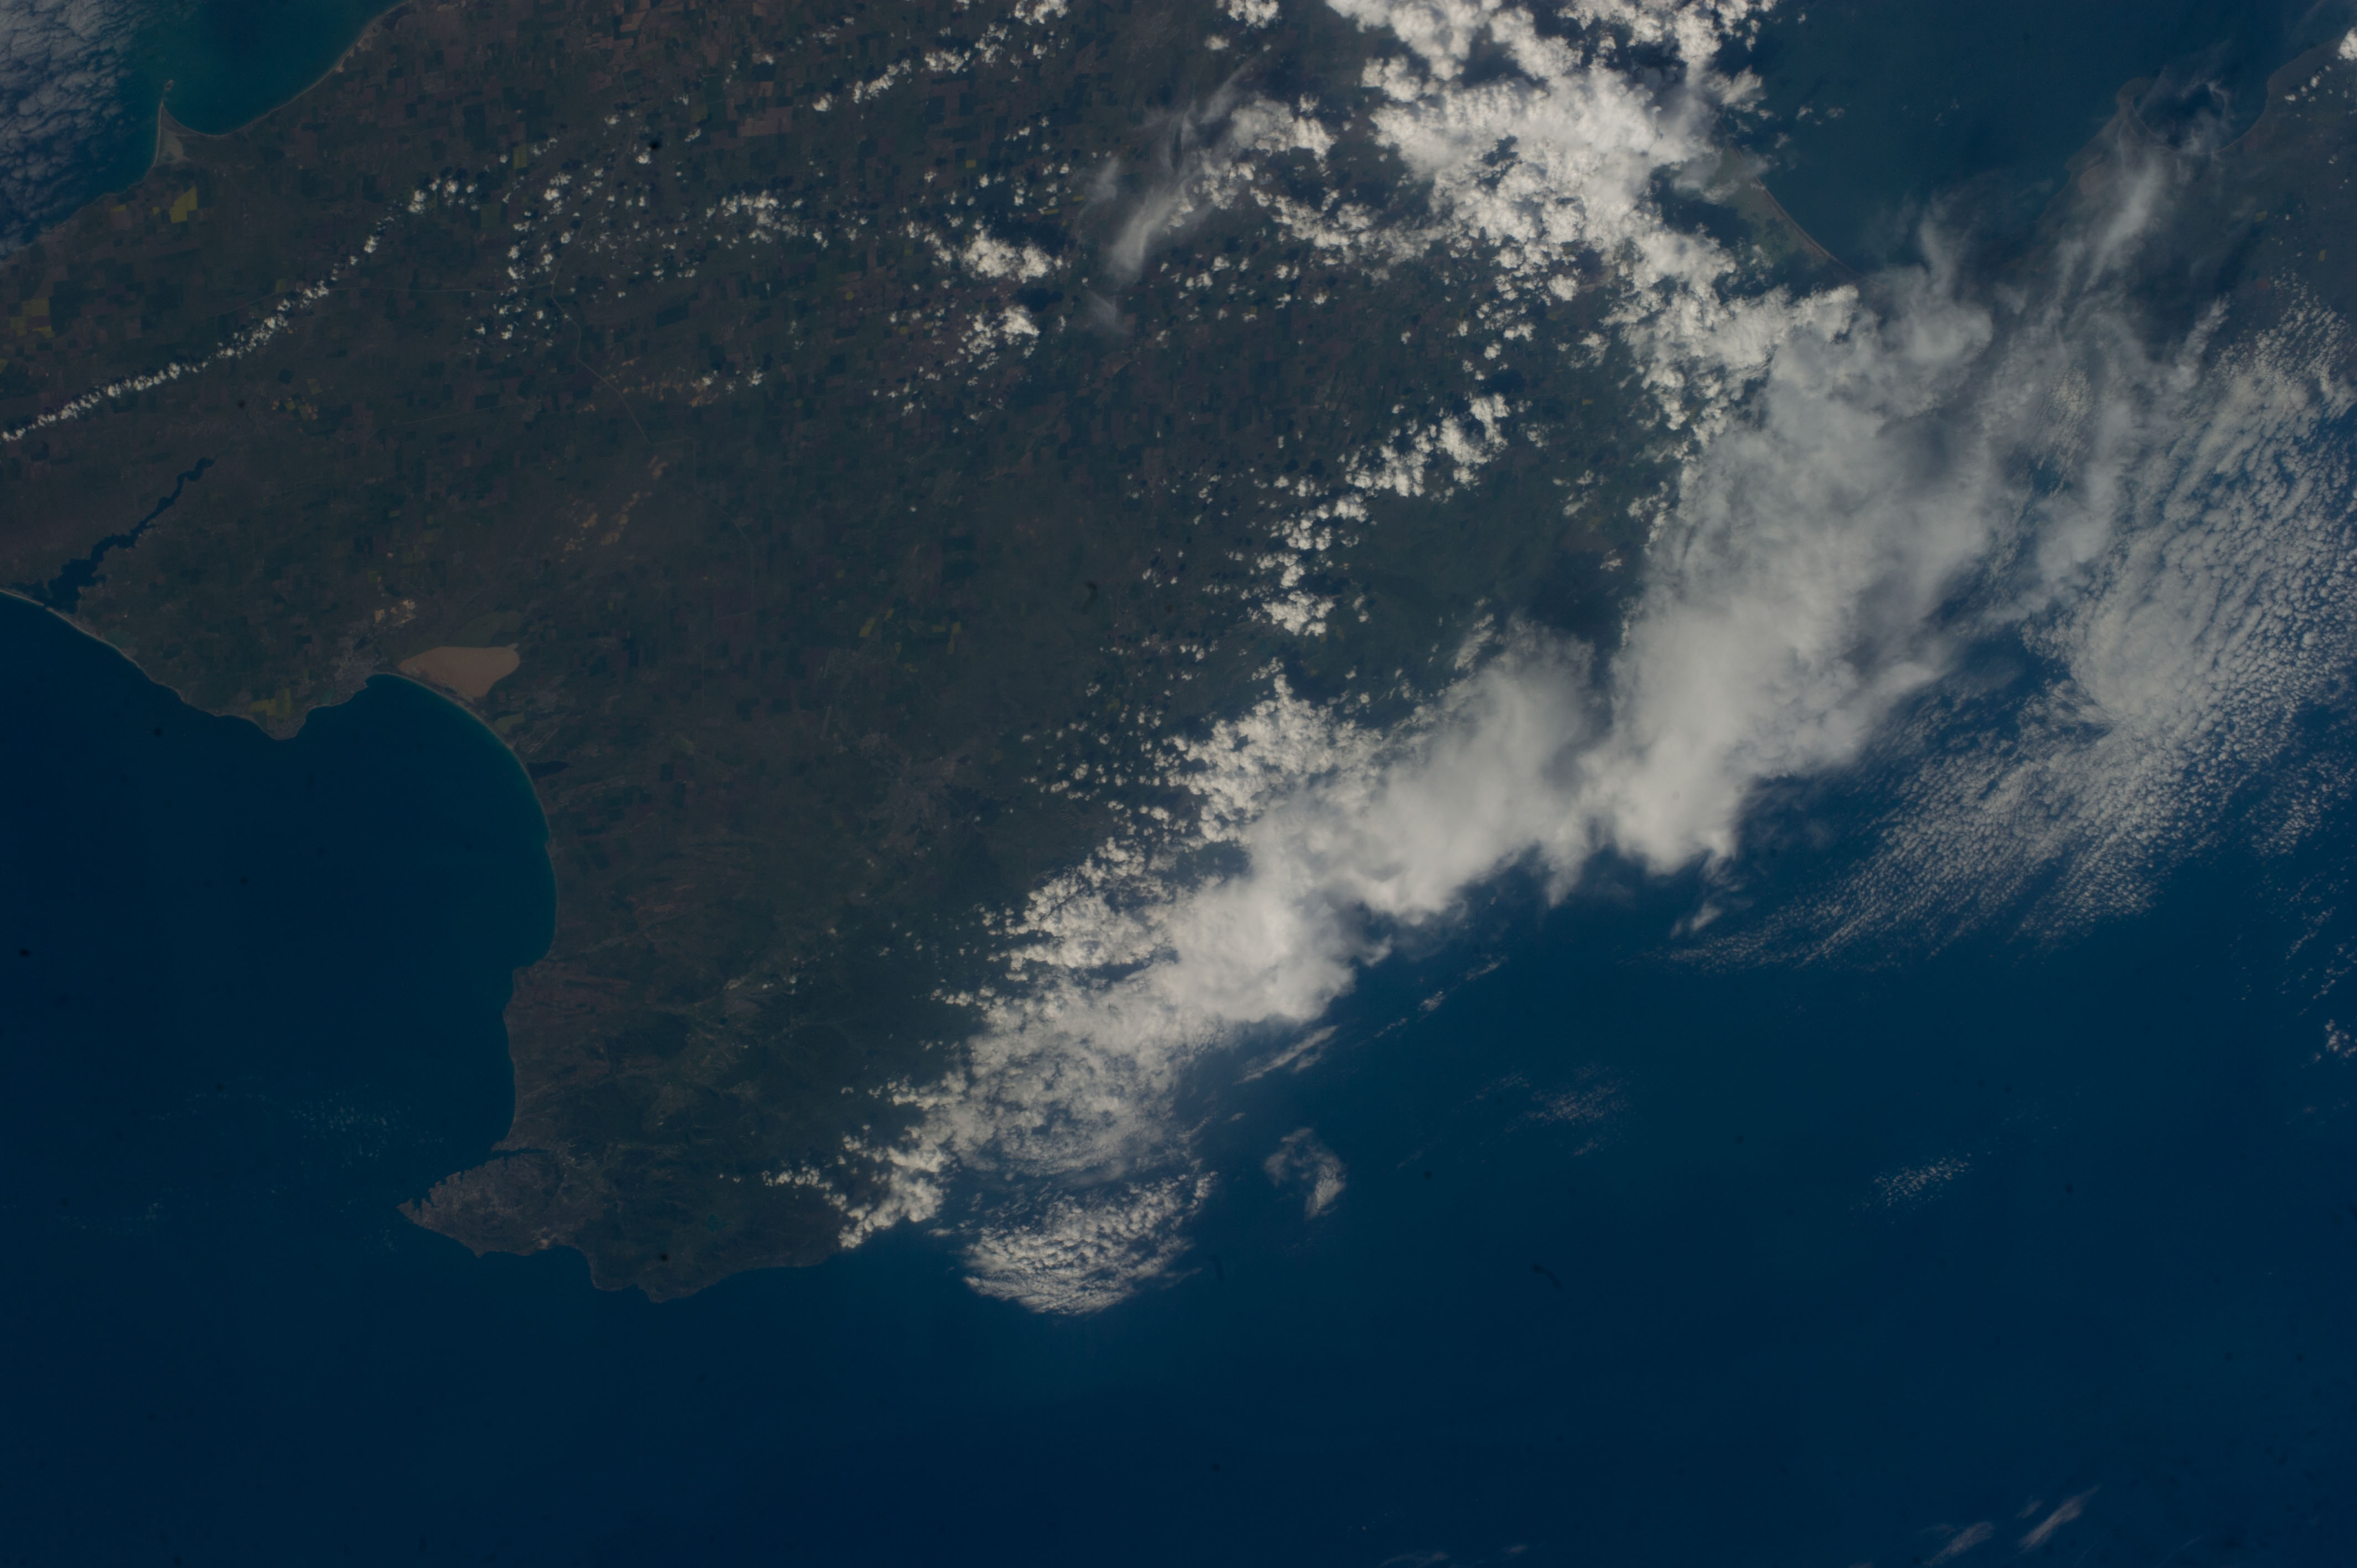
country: UKRAINE
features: COAST, CRIMEAN PENINSULA, BLACK SEA, TAMAN BAY, KERCH STRAIT
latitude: 44.9
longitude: 34.4
